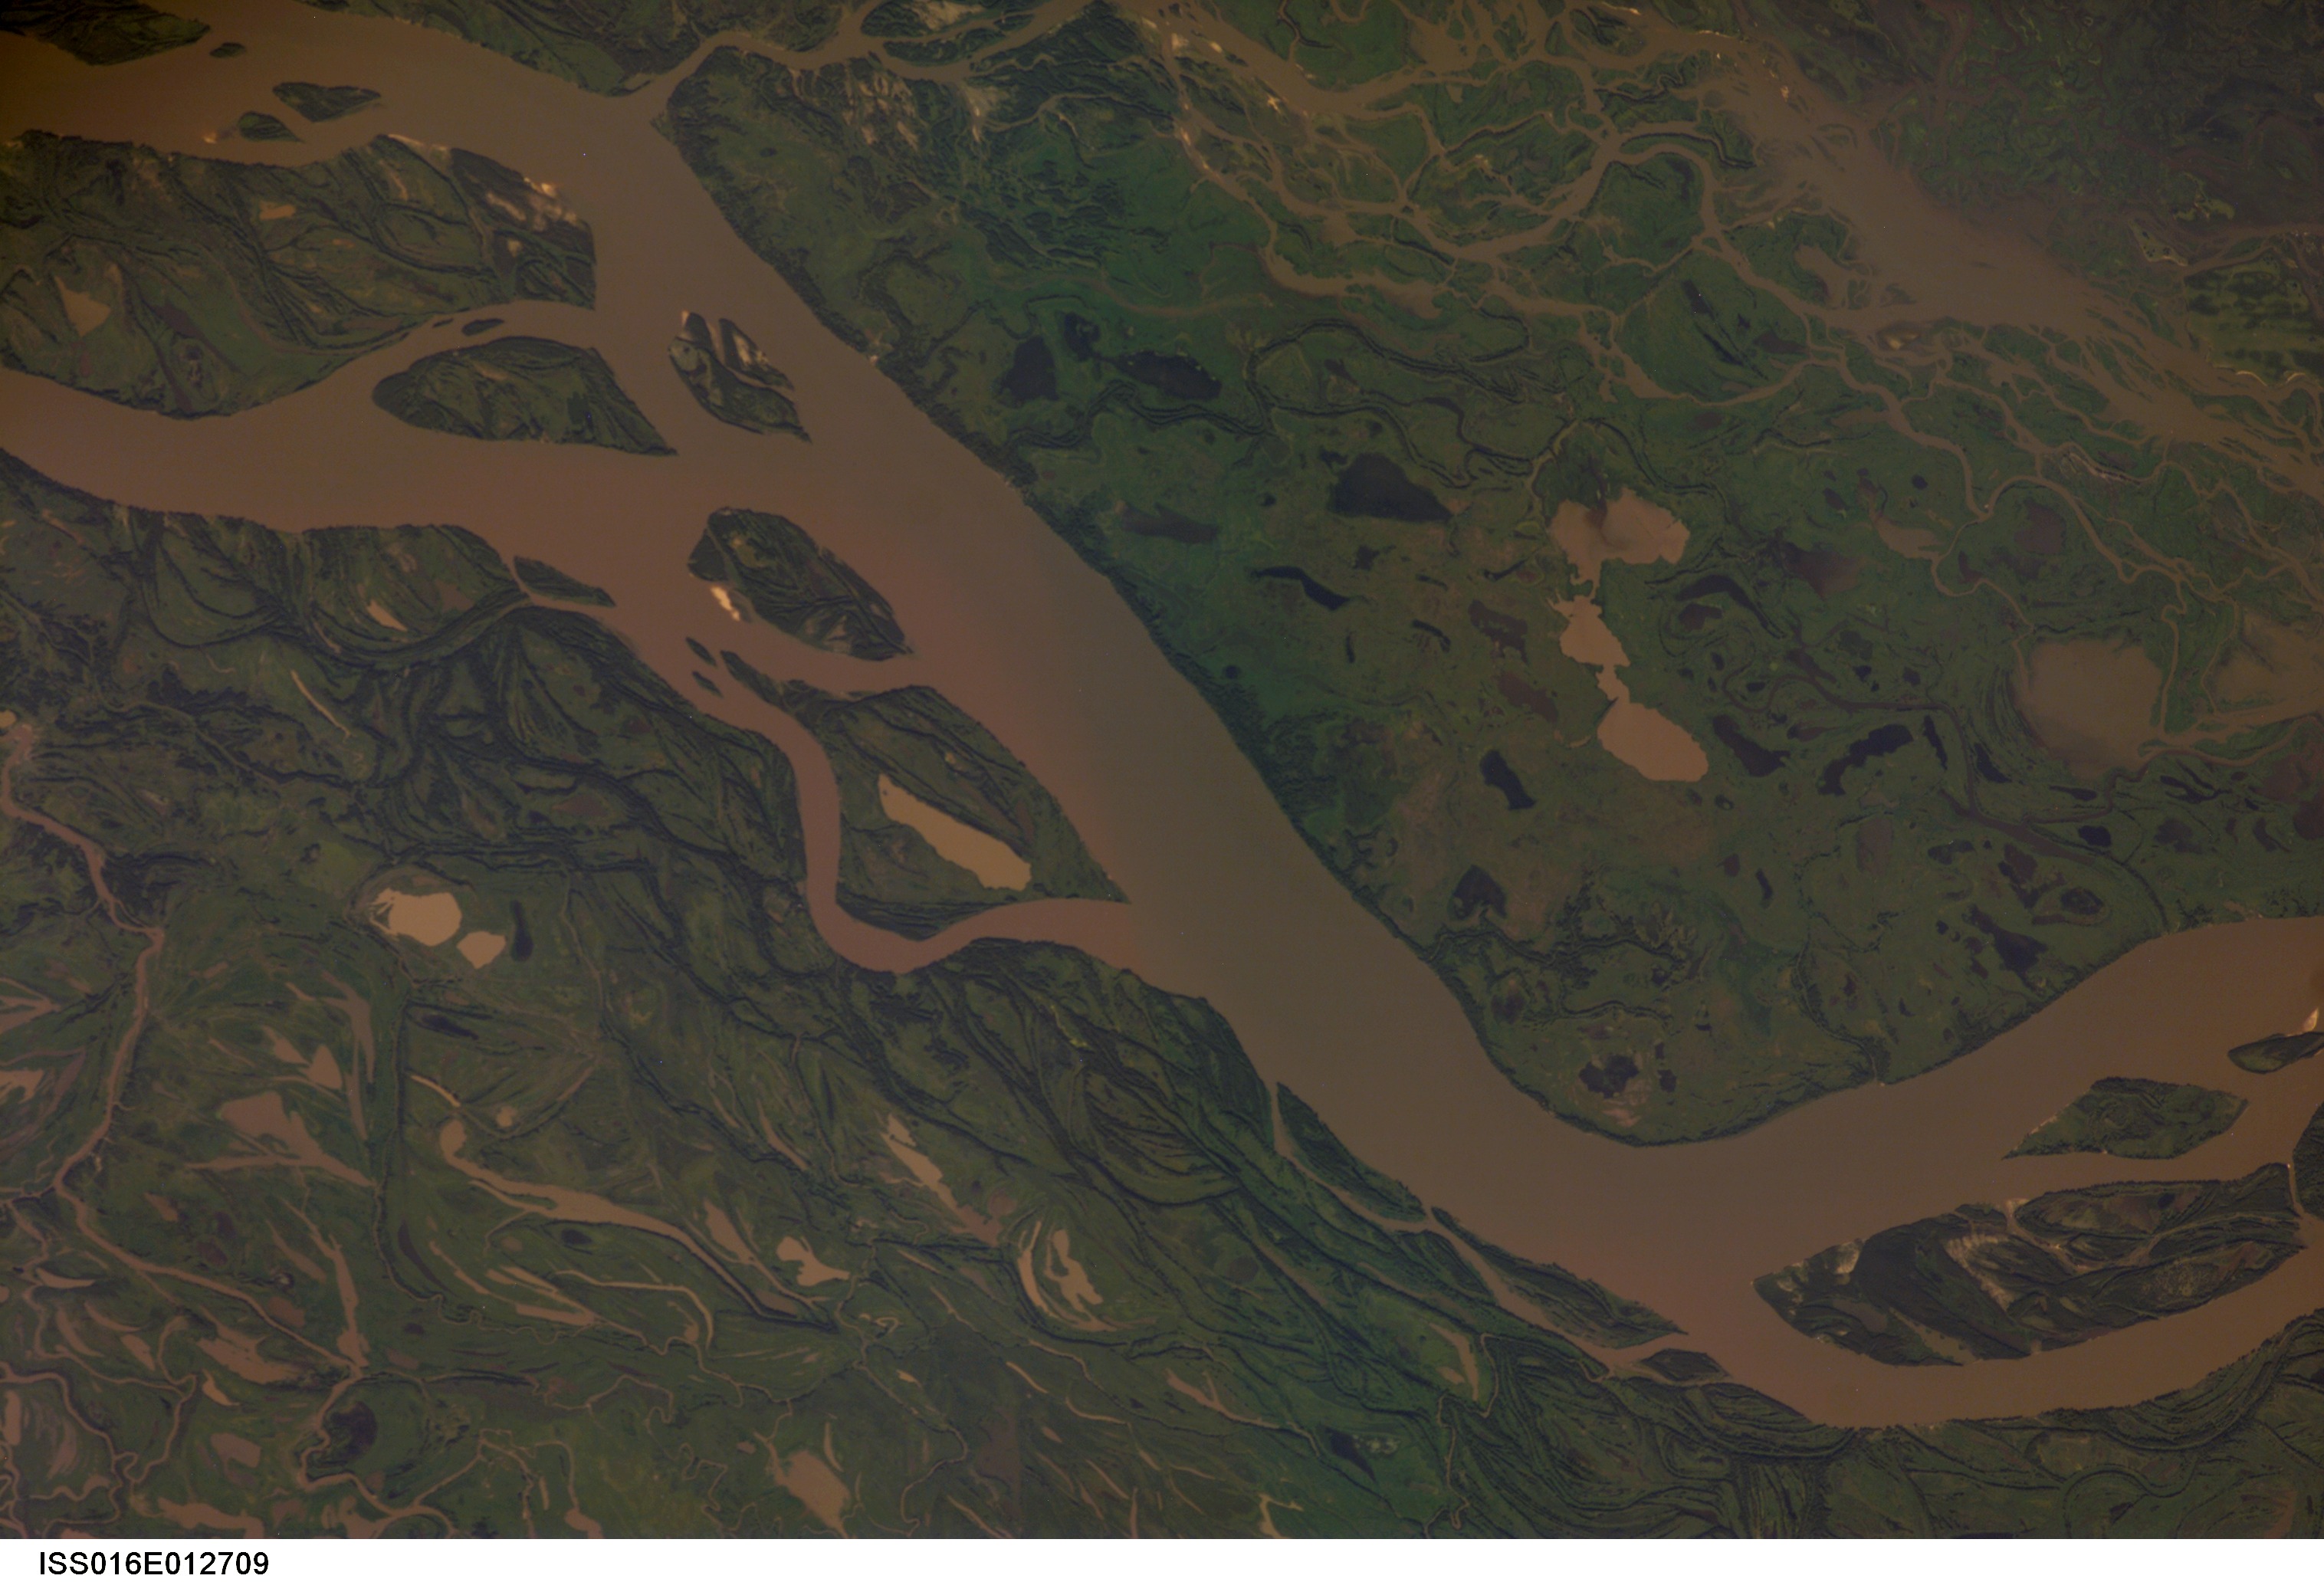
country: ARGENTINA
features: PARANA RIVER, ESQUINA AREA
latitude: -29.8
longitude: -59.6
